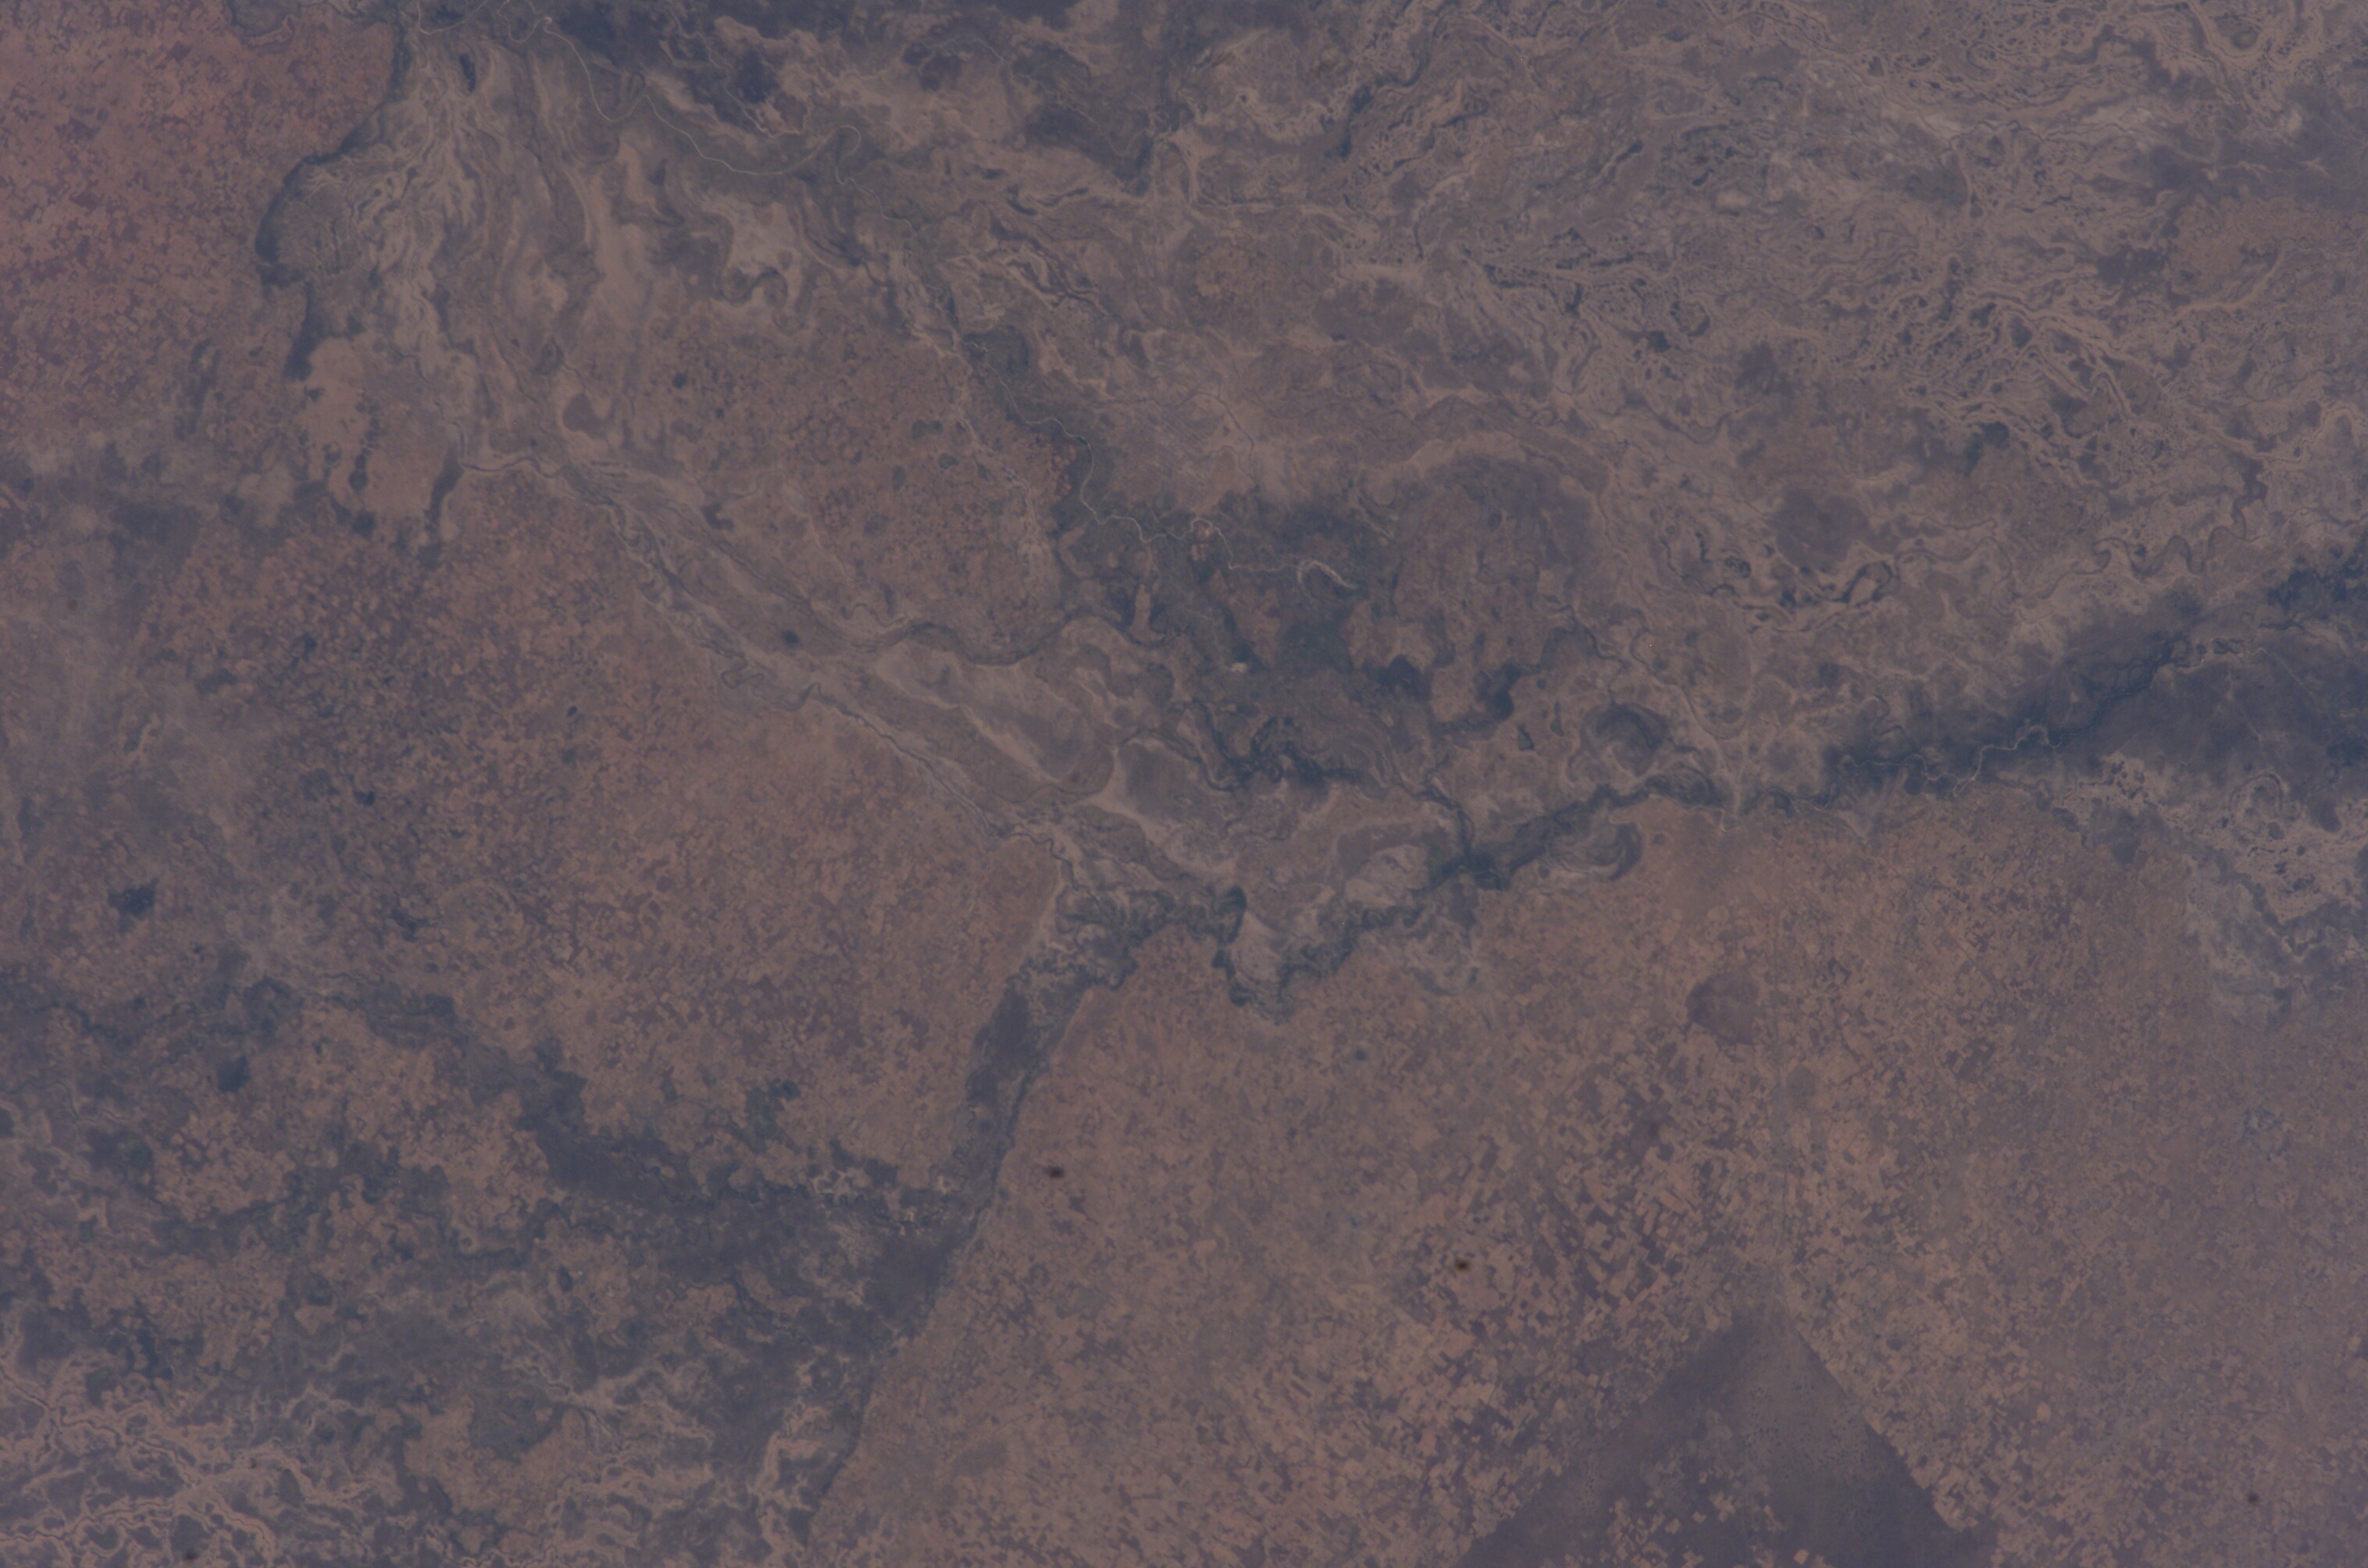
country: SUDAN
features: WADI IBRAH, AGR.
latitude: 11.0
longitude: 24.5
